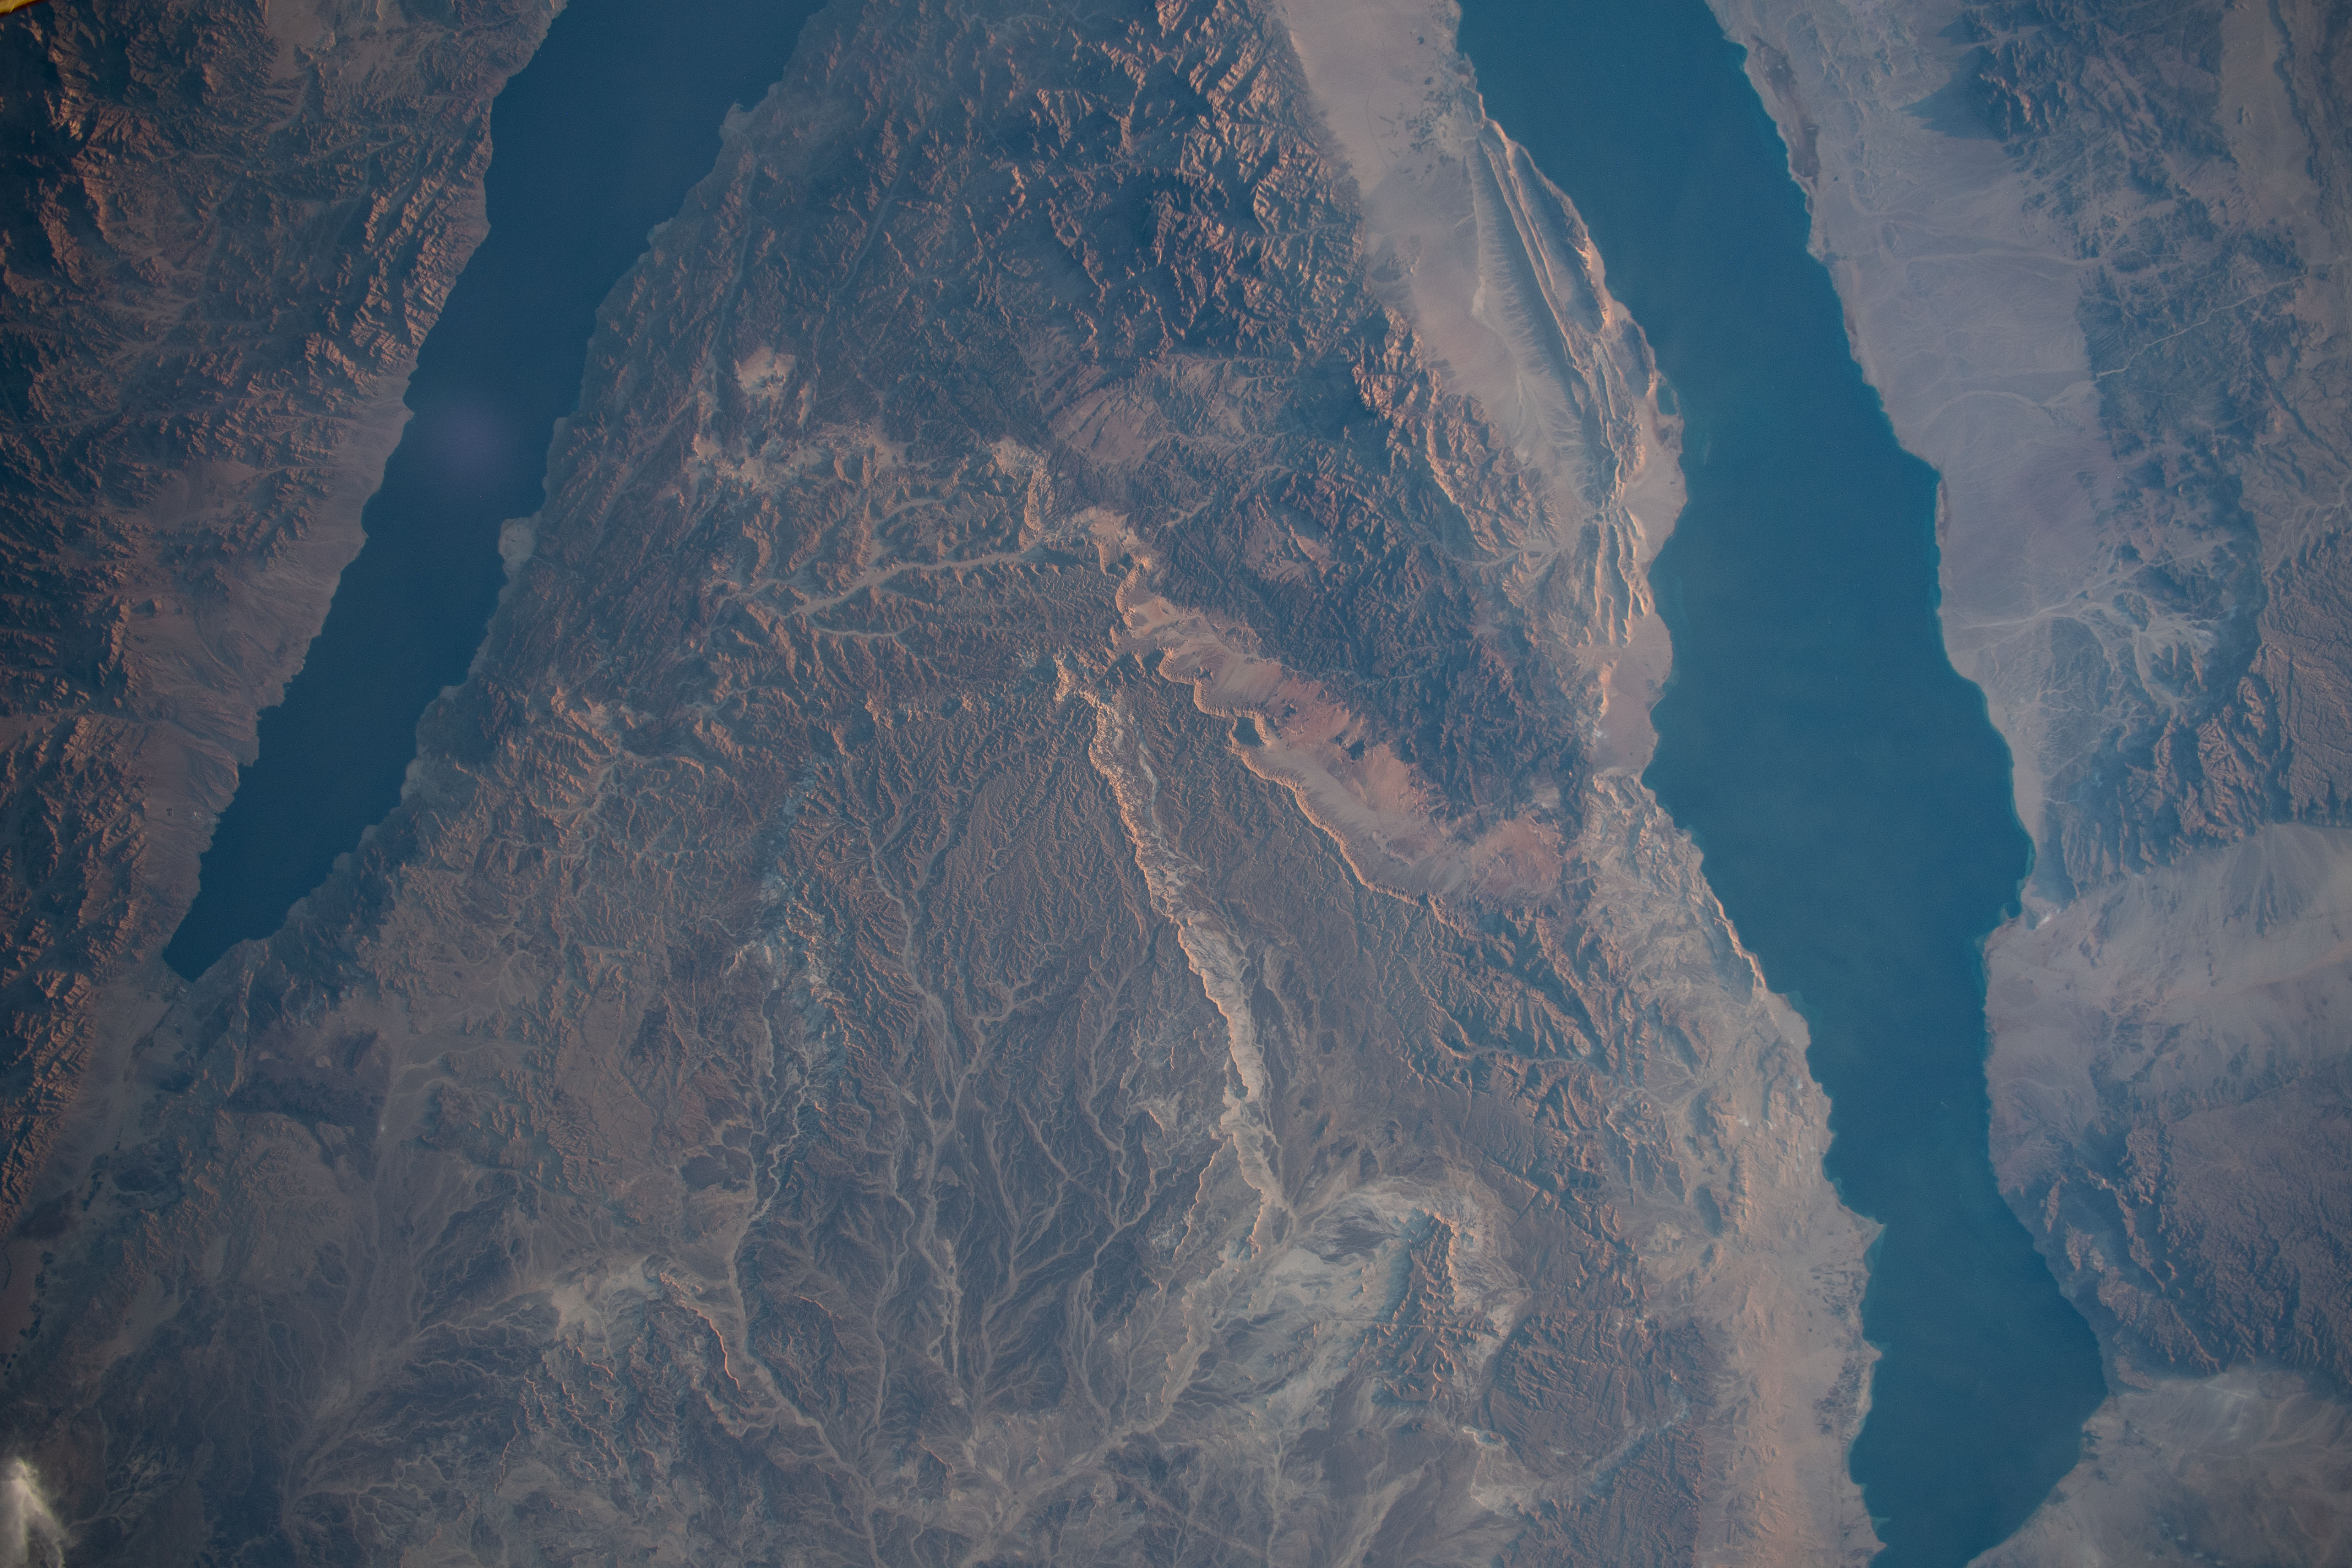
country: EGYPT
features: GULF OF AQABA, GULF OF SUEZ, SOUTH SINA, GEBEL KATHERINA, MOUNT CATHERINE
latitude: 29.0
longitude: 34.0
